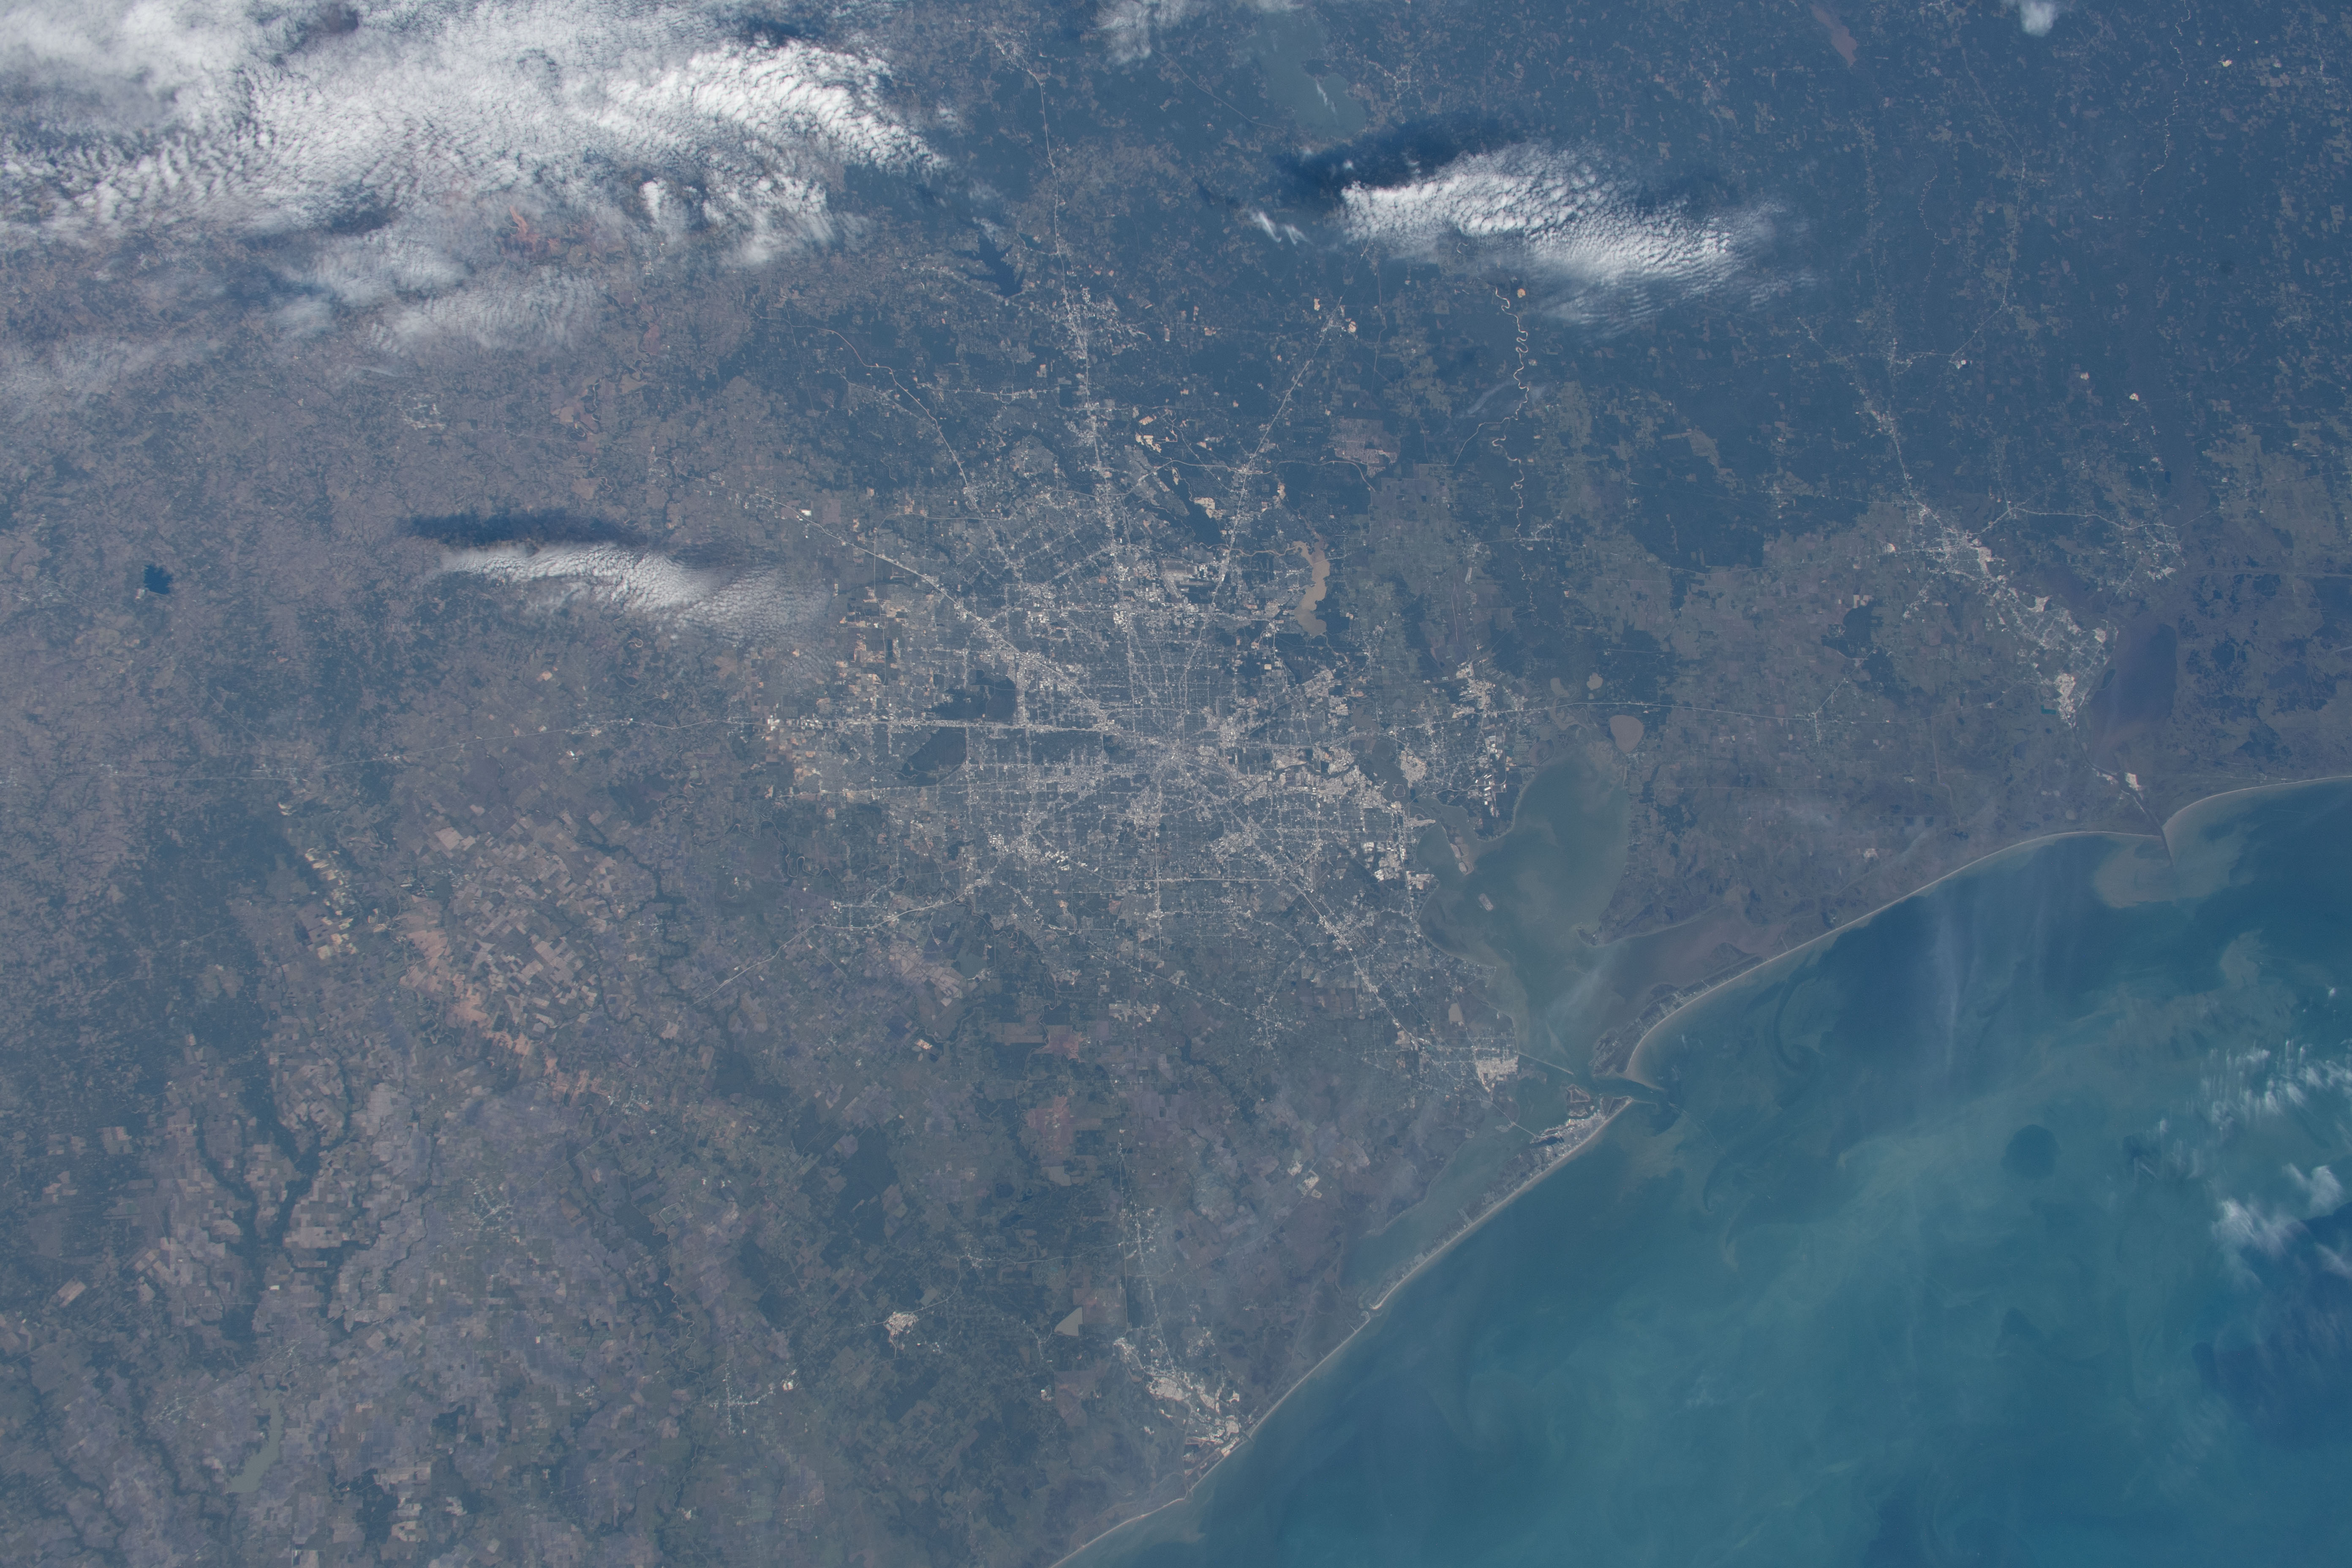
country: USA-TEXAS
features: HOUSTON, GALVESTON BAY
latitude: 29.5
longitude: -95.5
